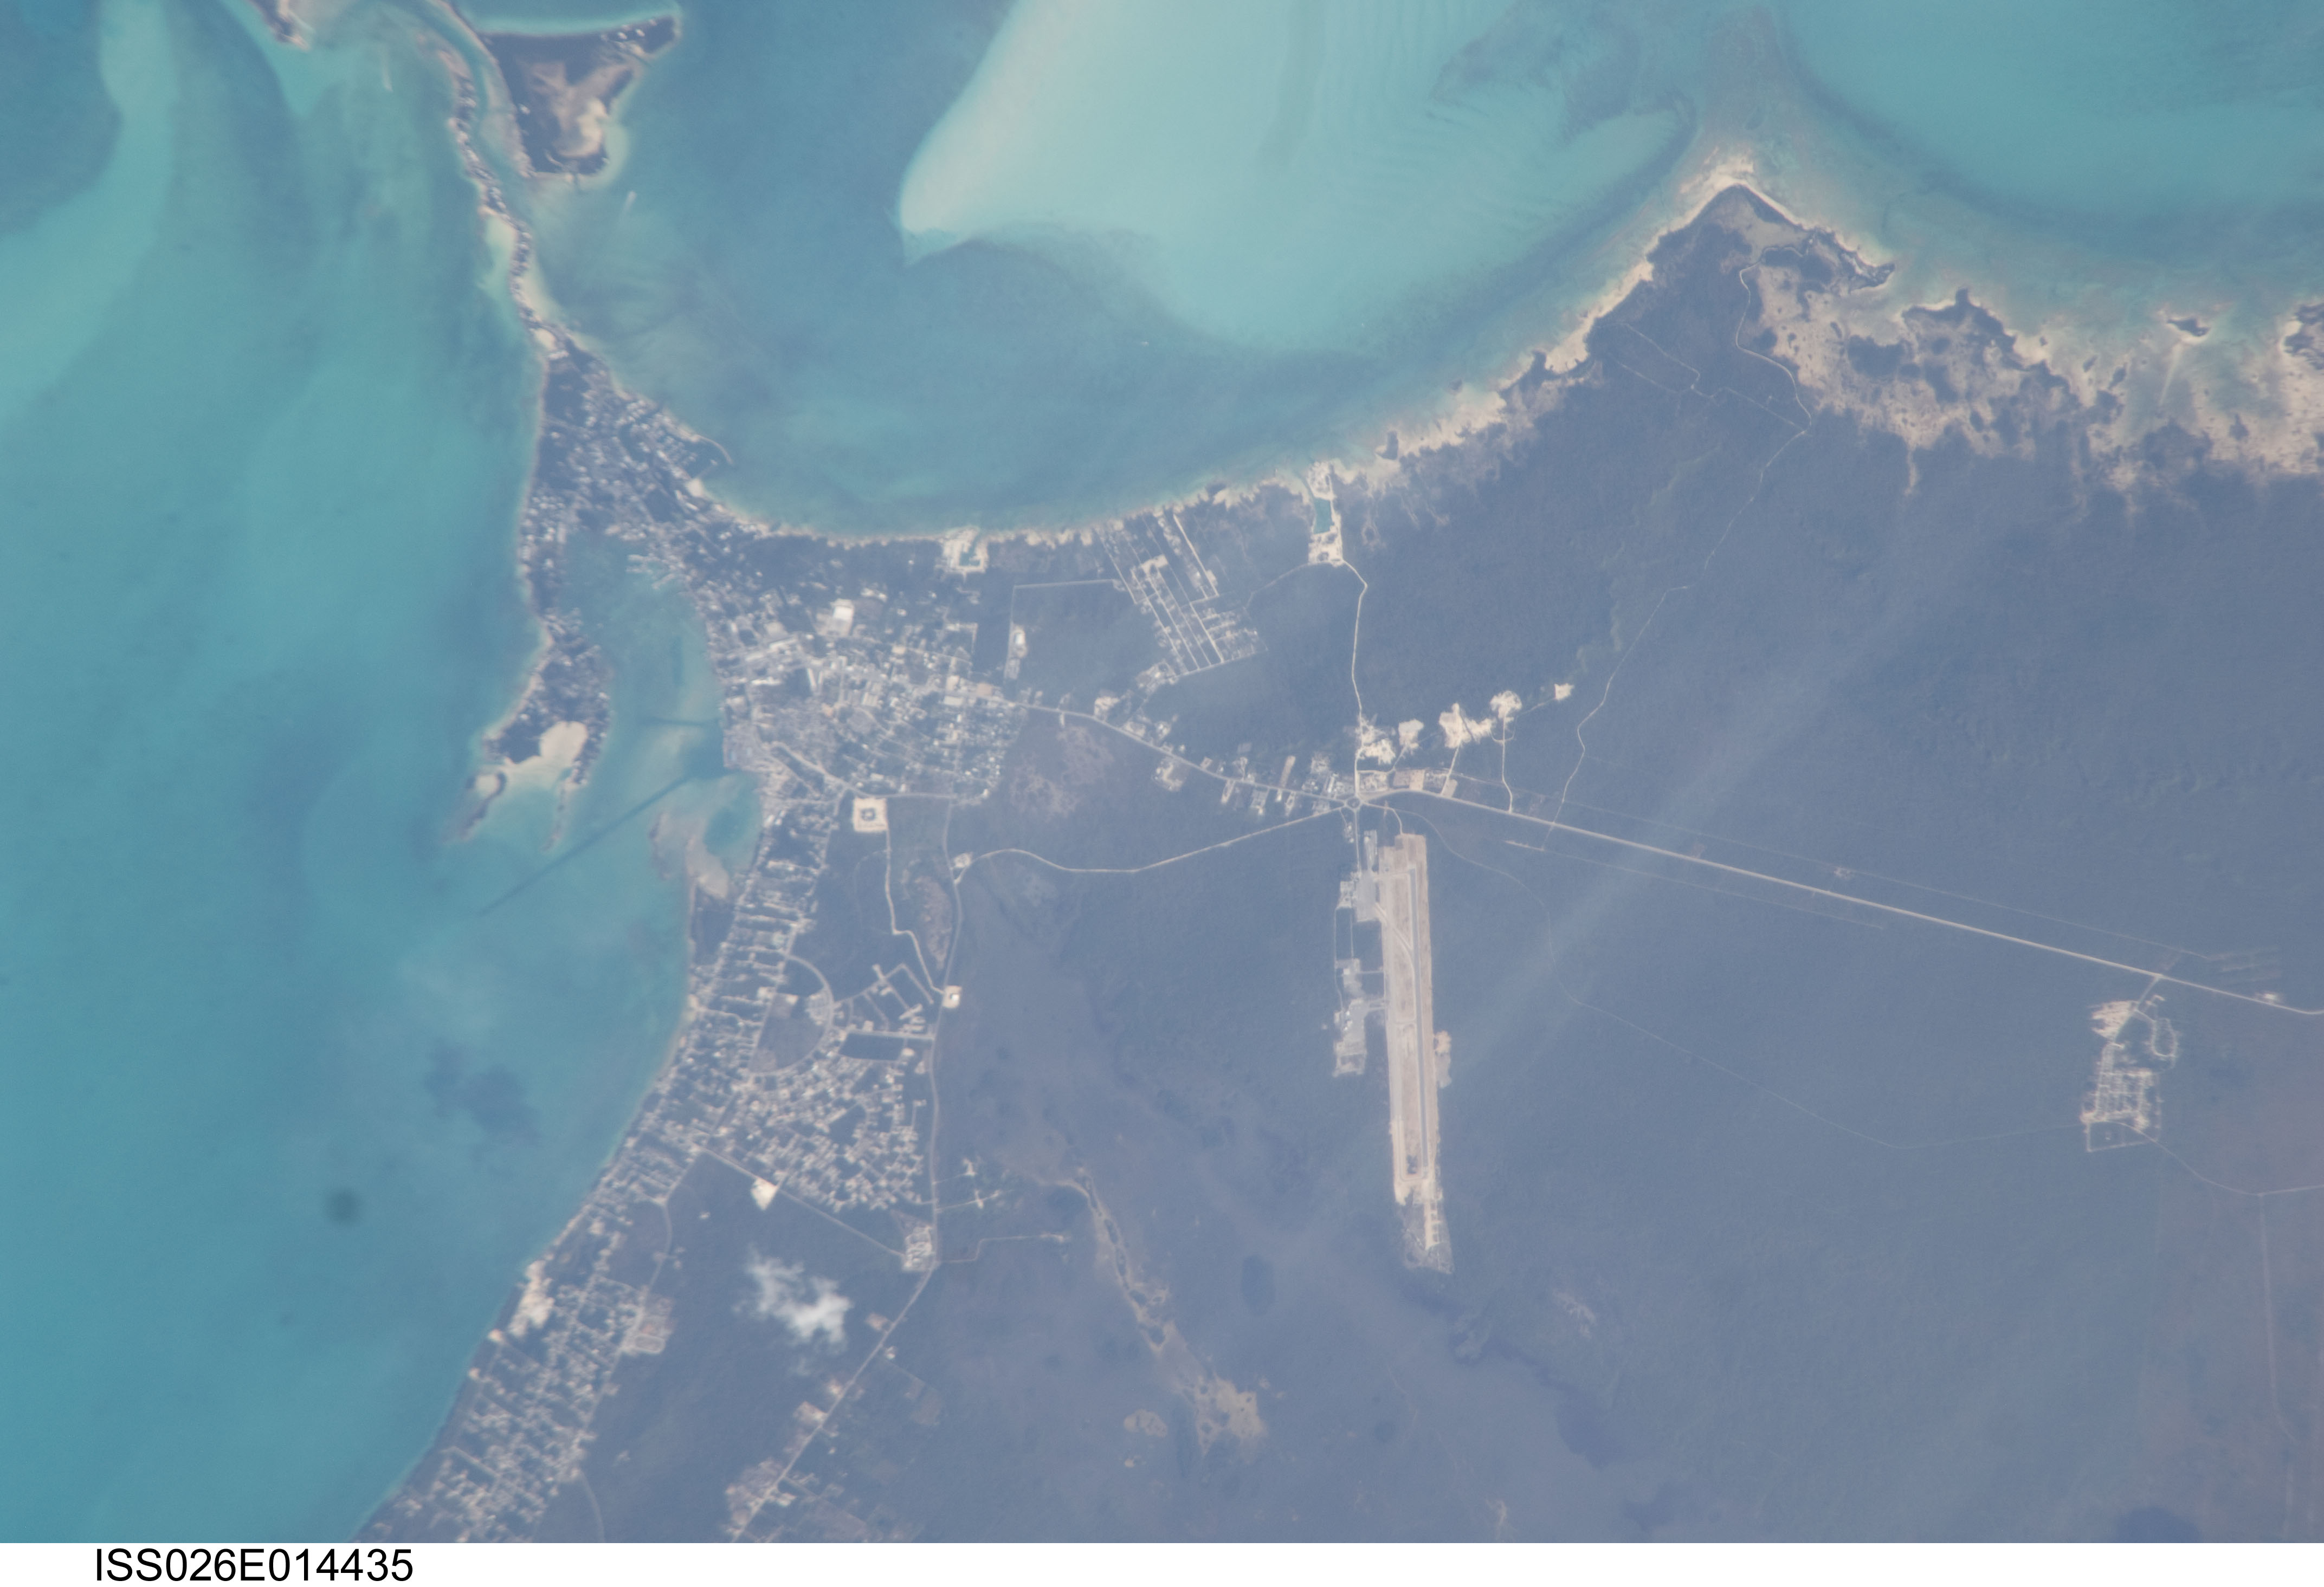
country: BAHAMAS
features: GREAT ABACO I., MARSH HARBOUR, AIRPORT
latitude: 26.5
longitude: -77.1
